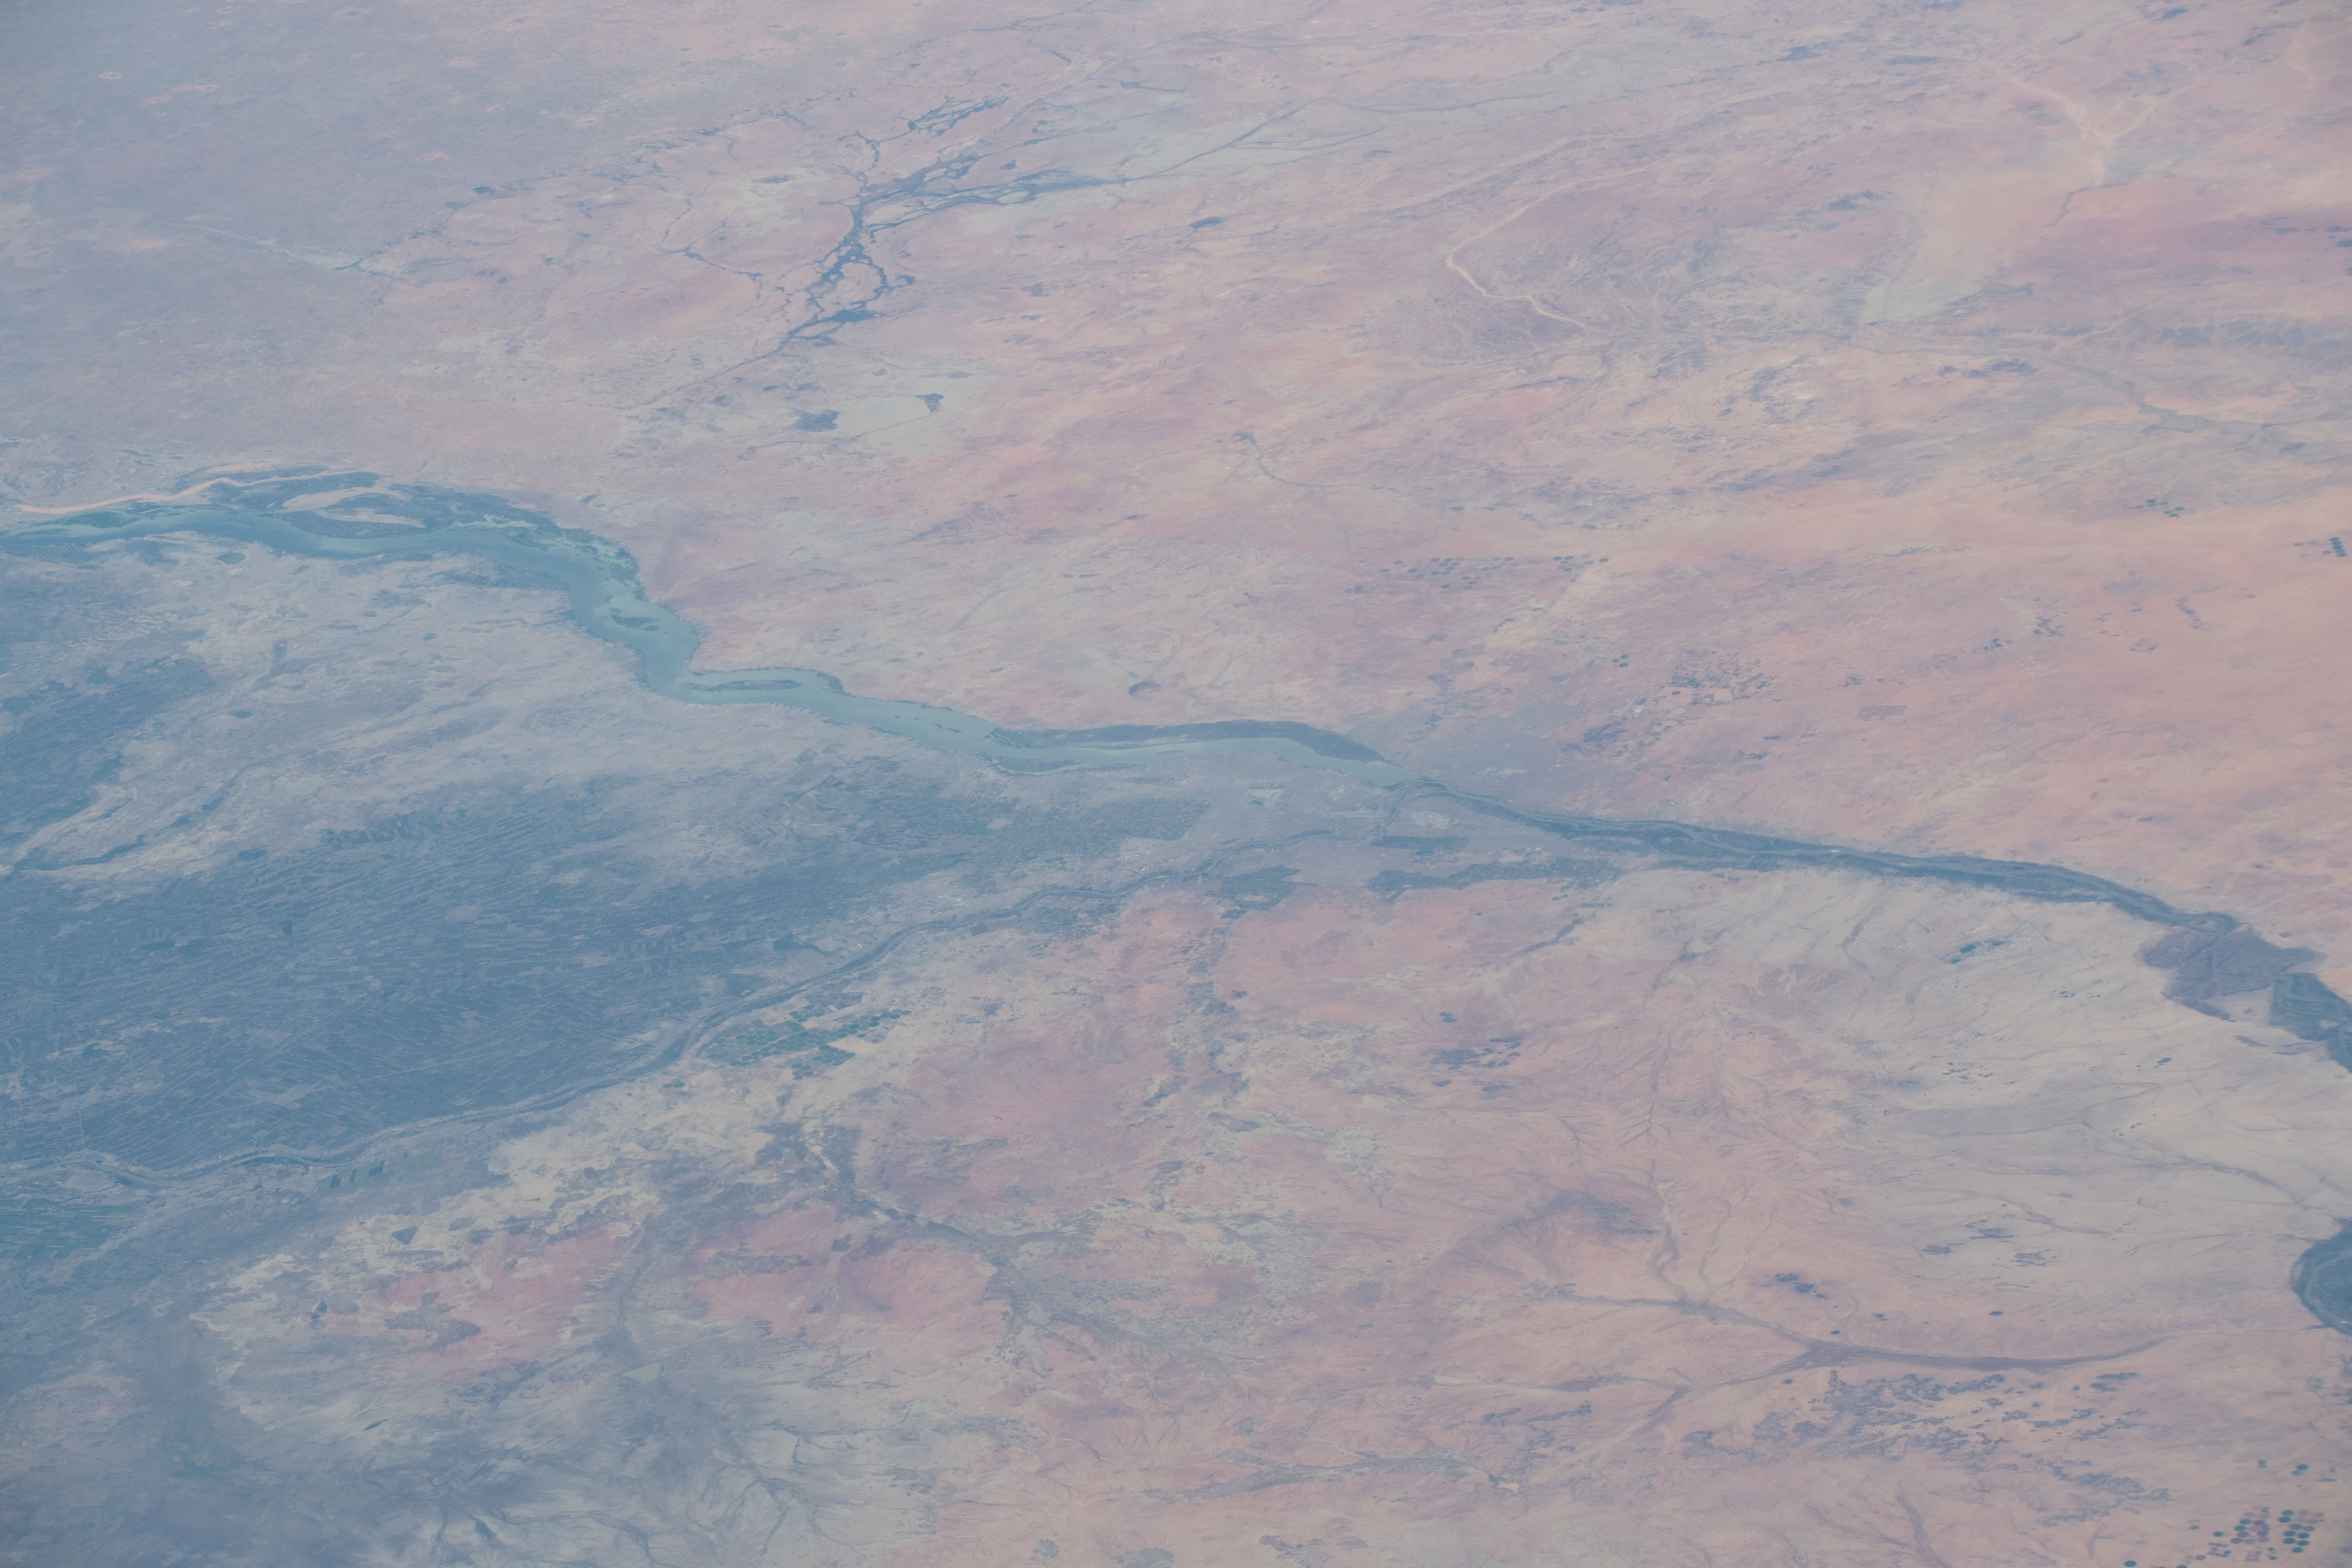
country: SUDAN
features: SUDAN, WHITE NILE RIVER, KHARTOUM
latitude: 15.4
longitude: 32.6
